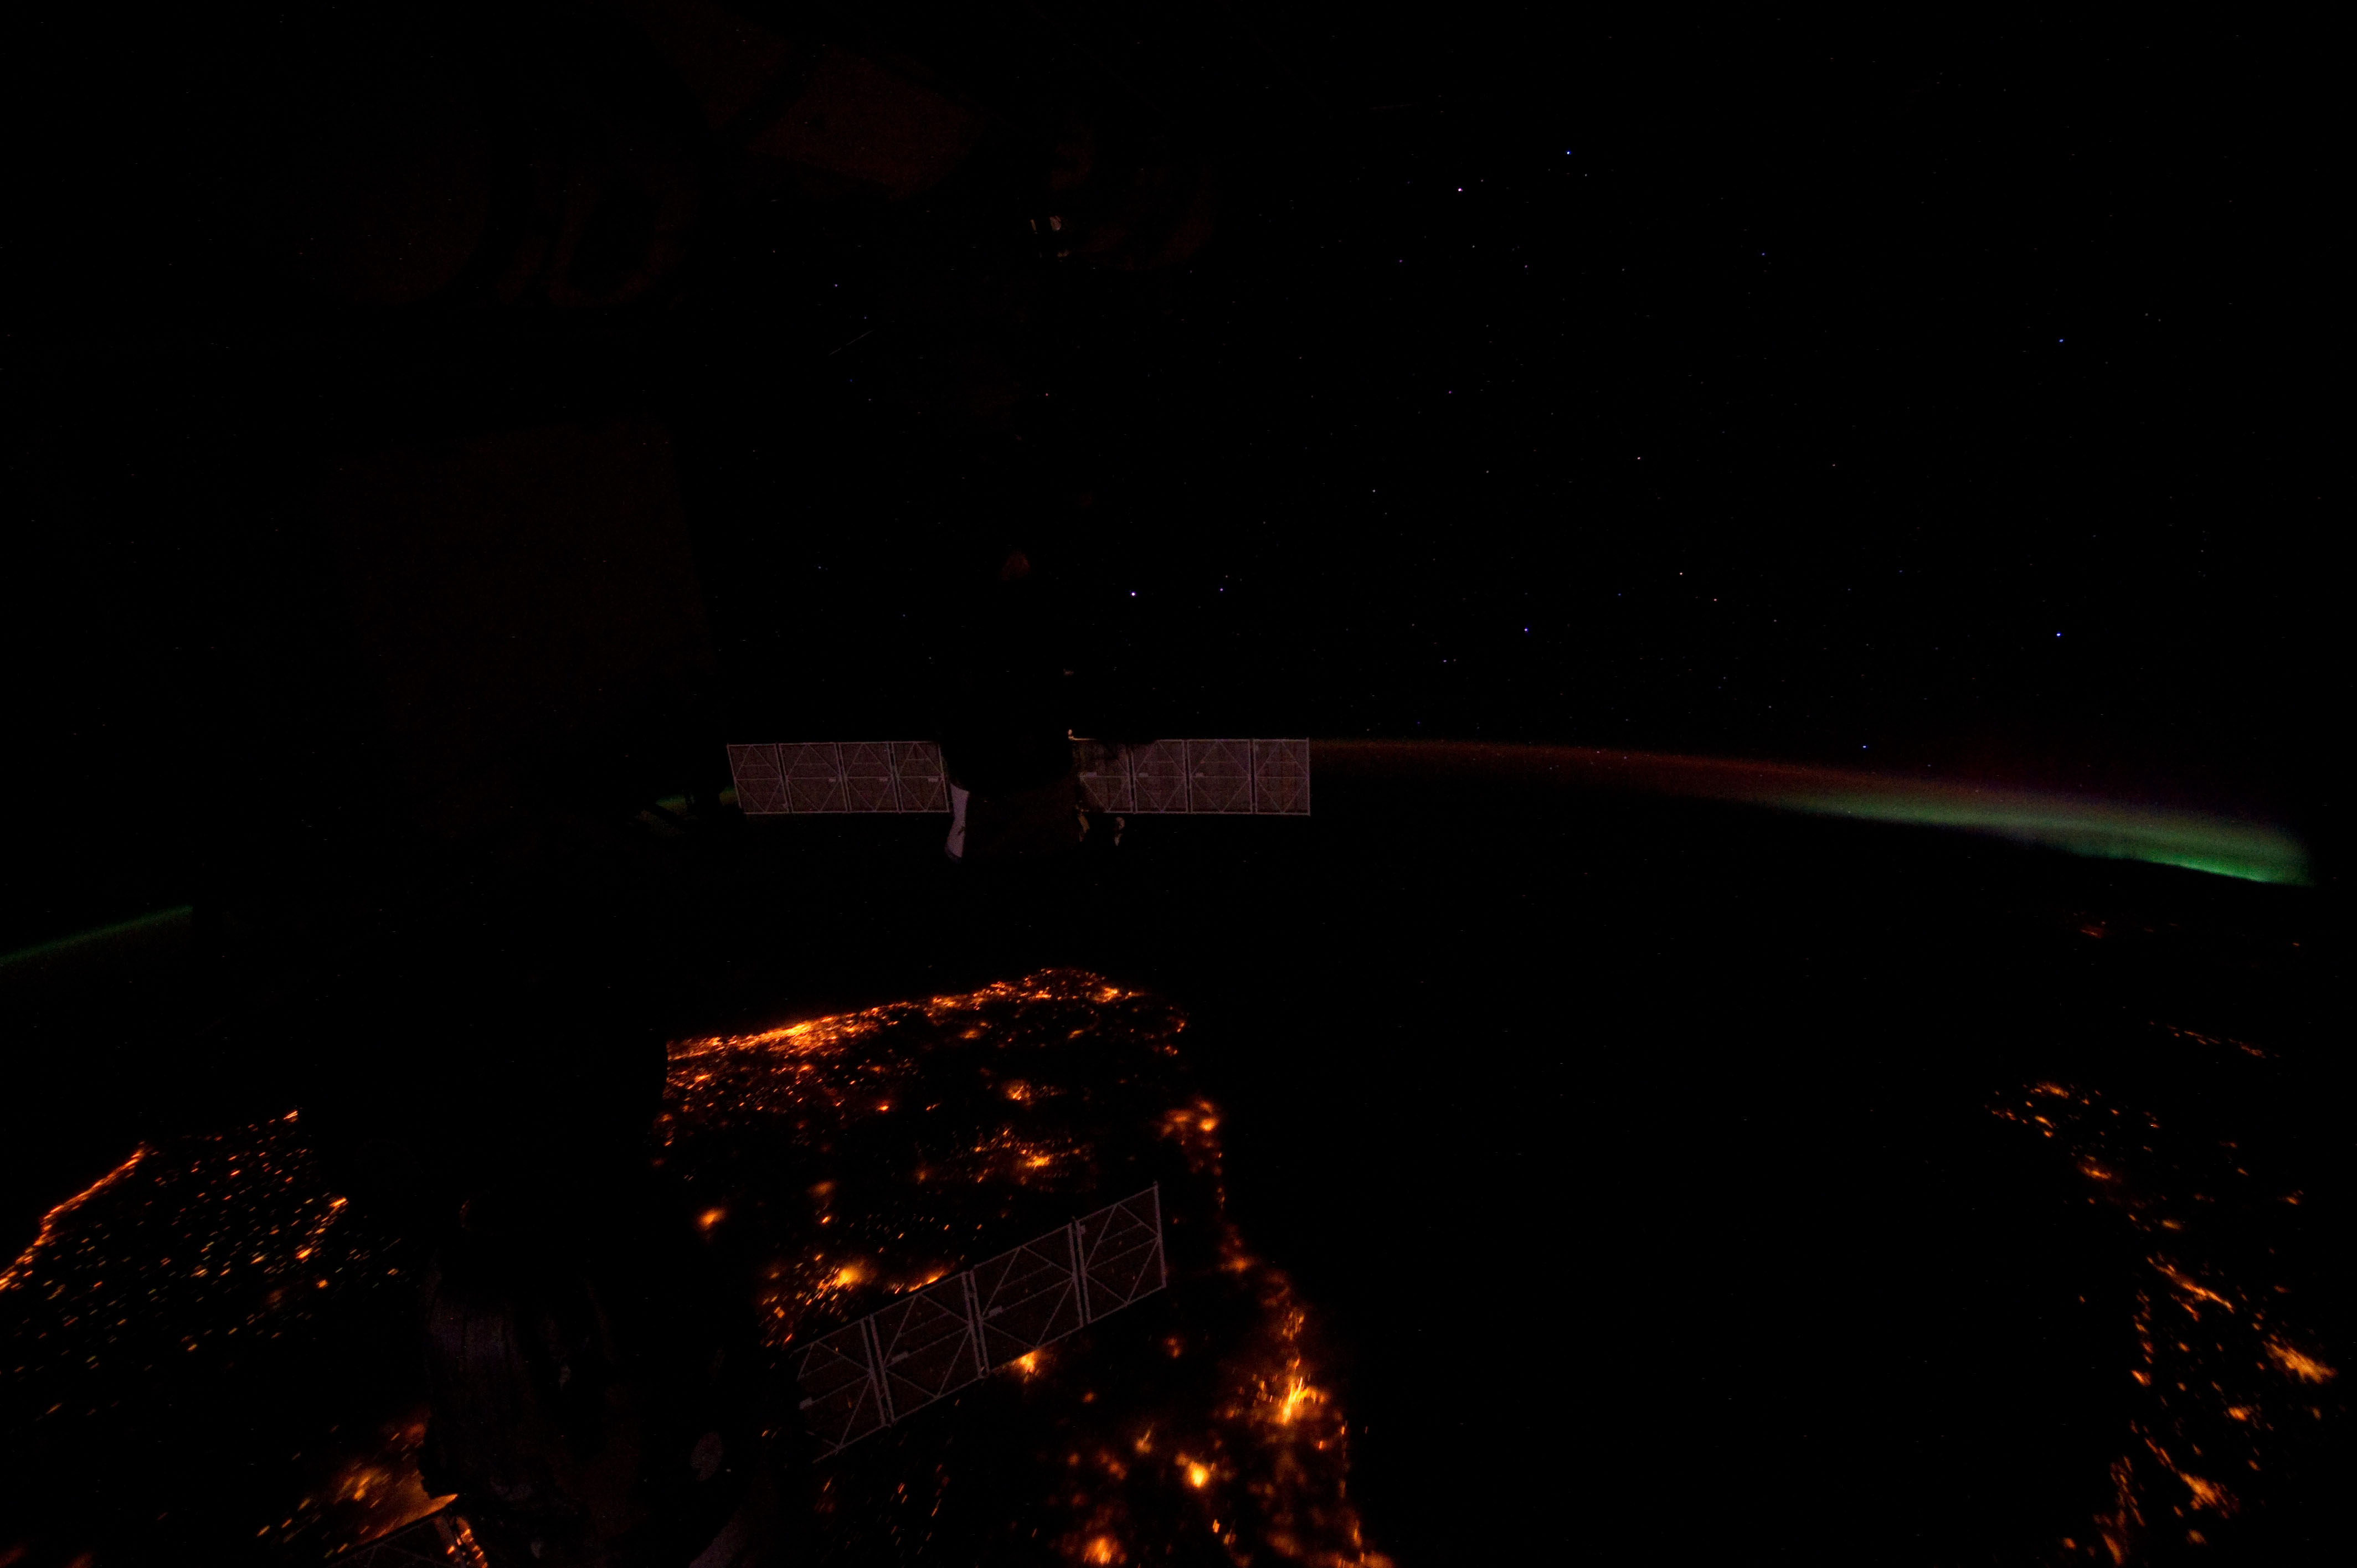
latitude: 41.5
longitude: 2.1
